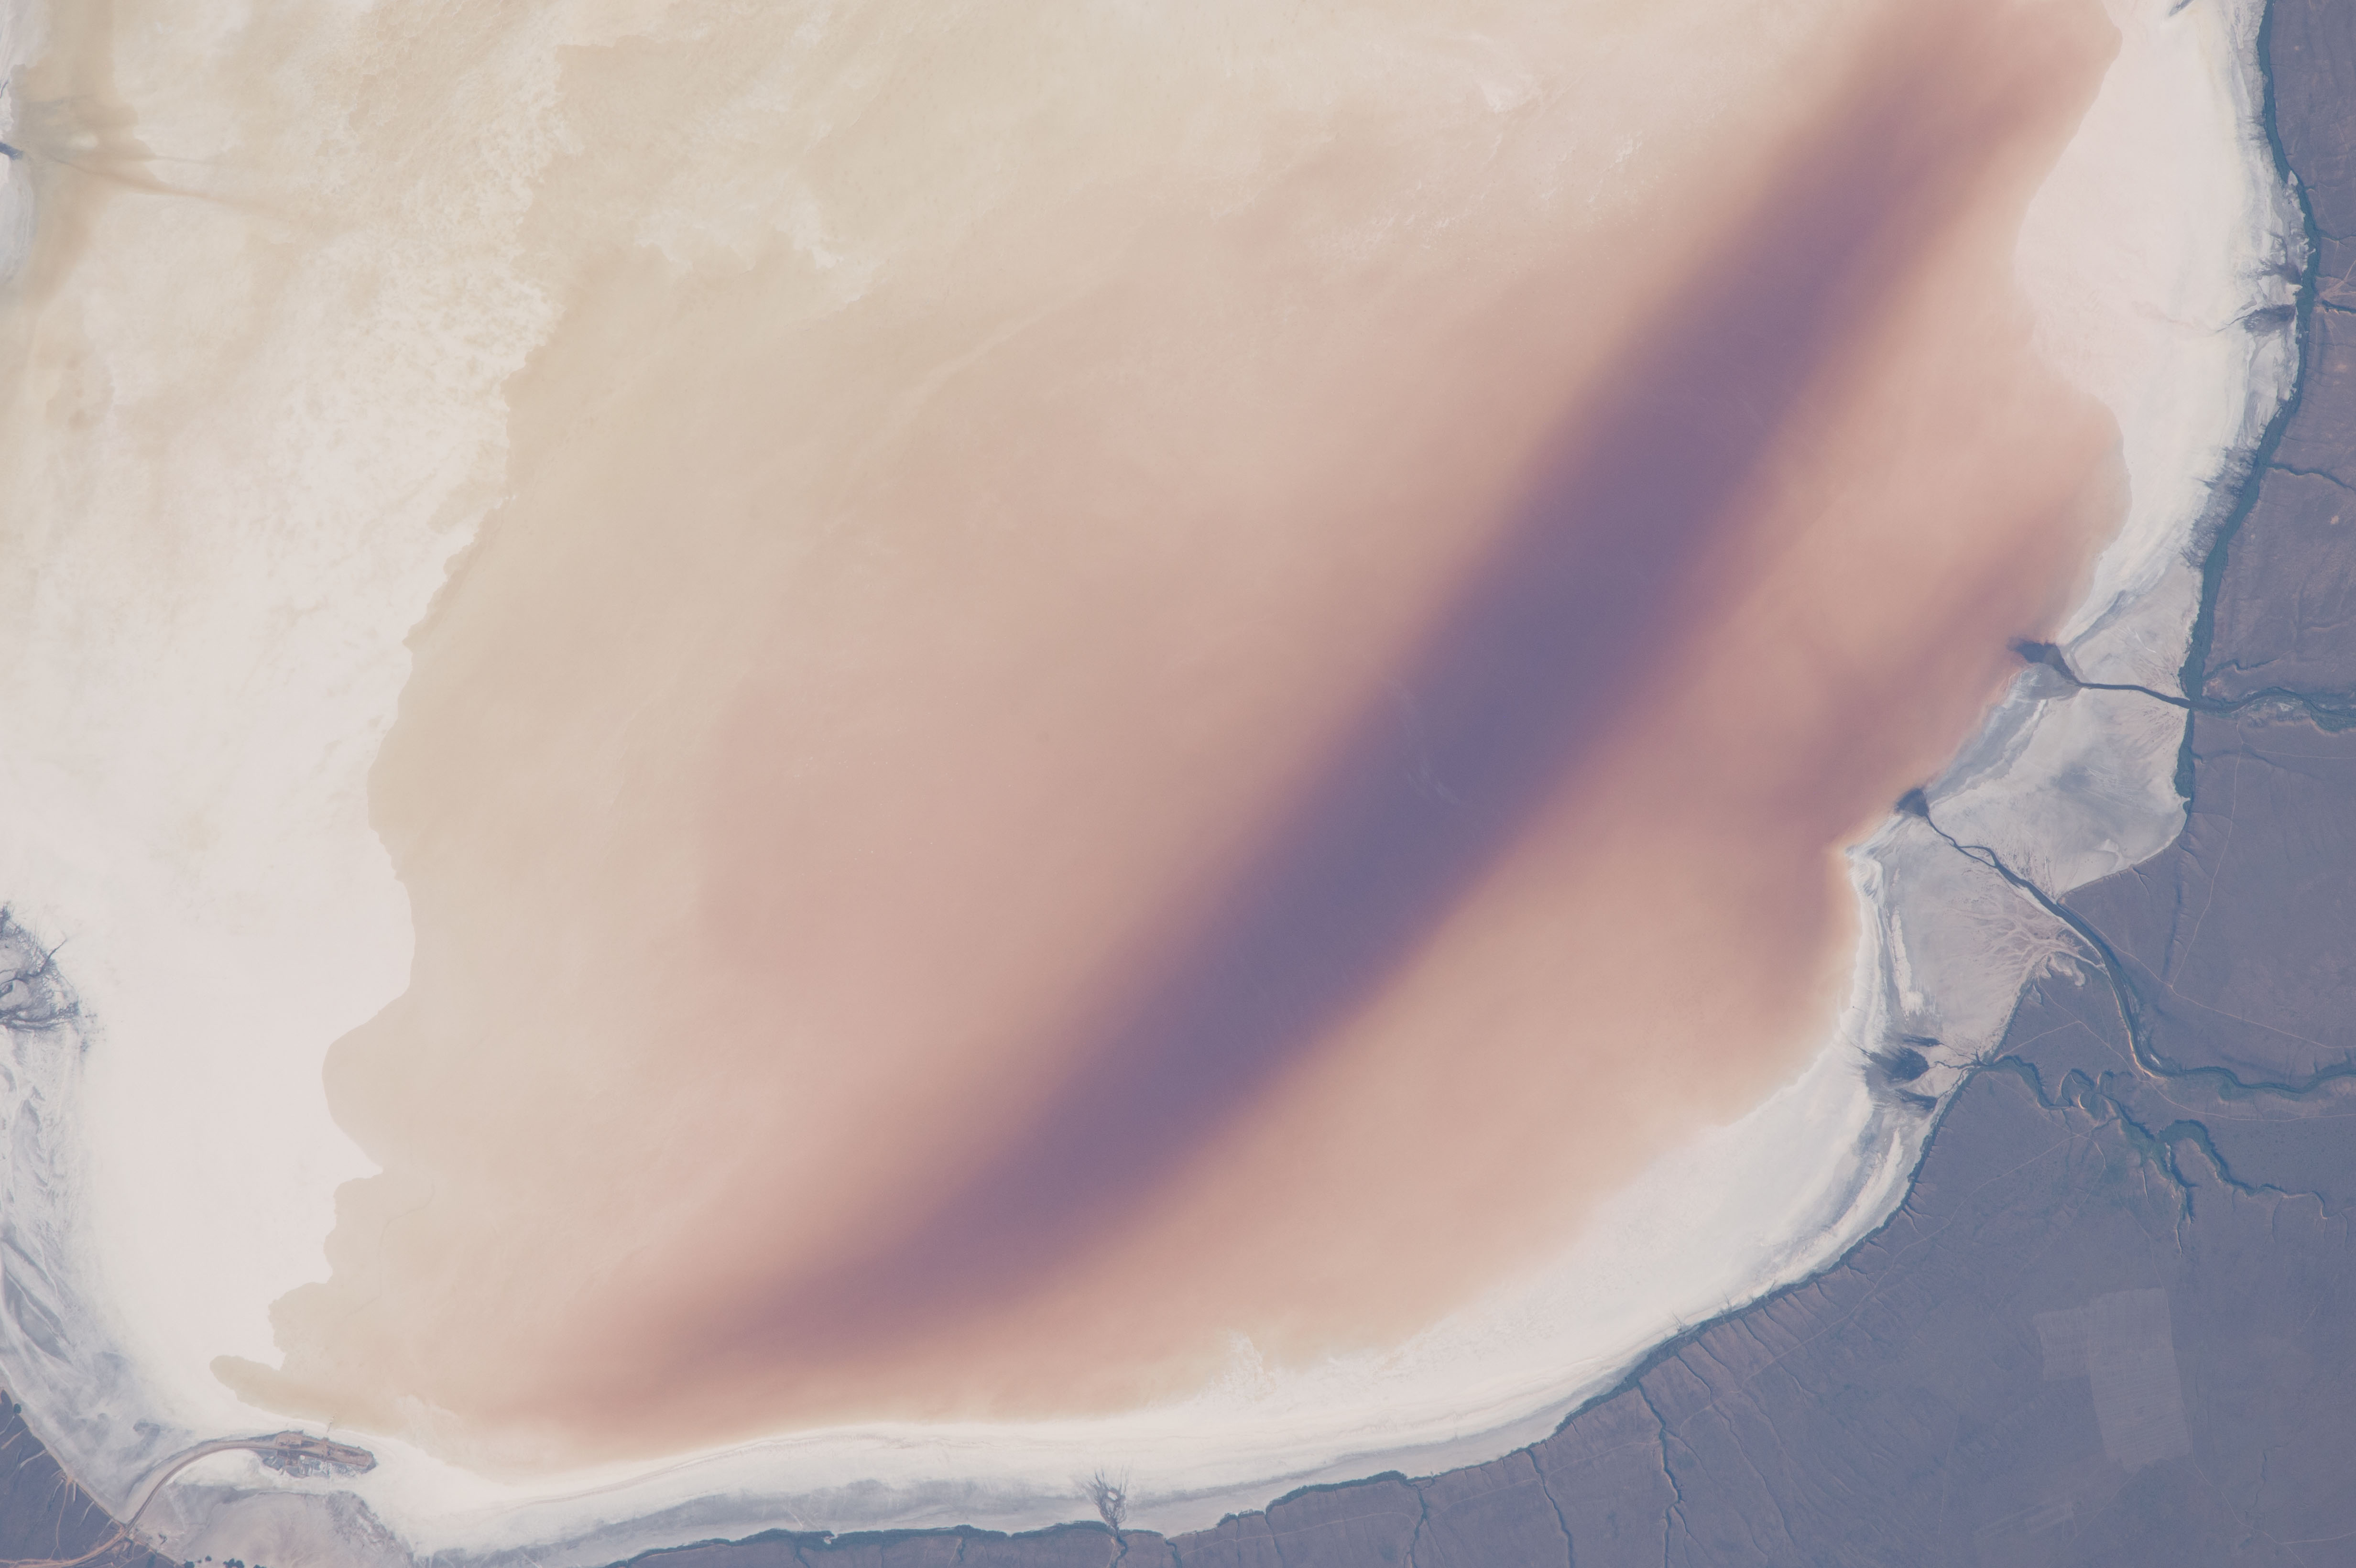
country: RUSSIAN FEDERATION
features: LAKE ELTON, ALGAE BLOOM, NORTHEASTERN SHORELINE, RAVINES, SMALL DELTAS
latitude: 49.2
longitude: 46.7
